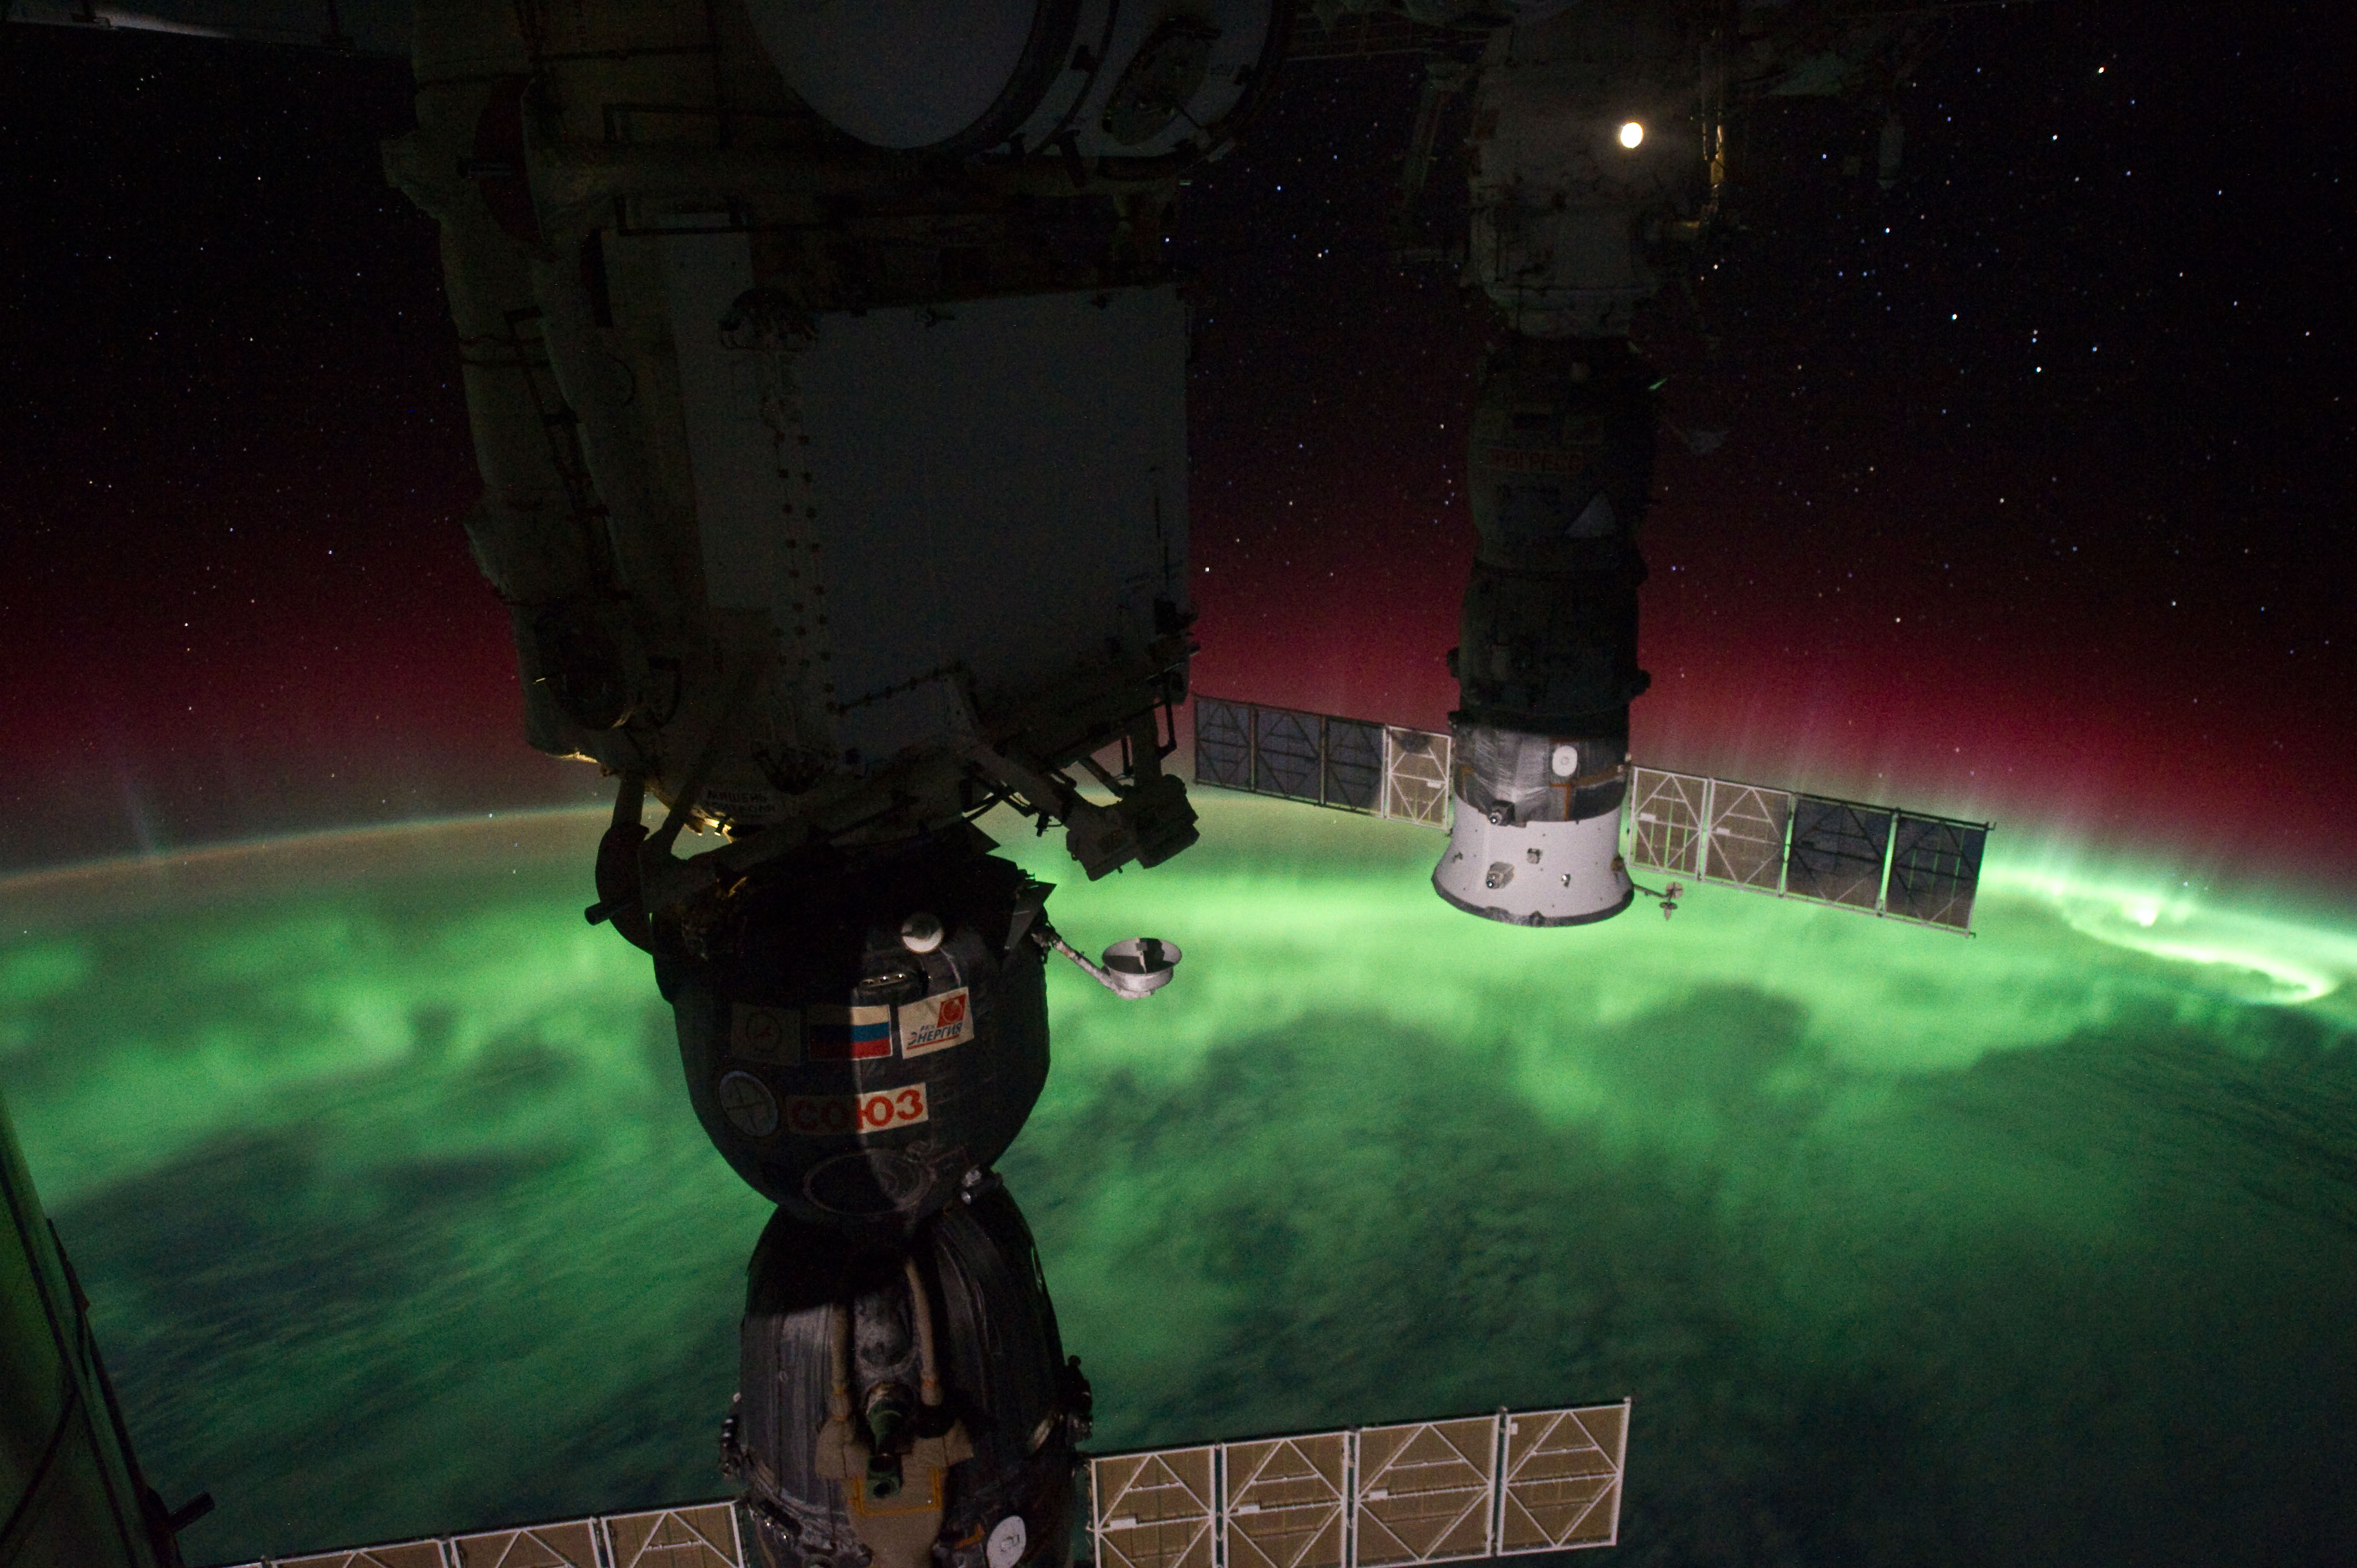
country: AURORA
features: AURORA AUSTRALIS FROM POINT OFF SOUTHERN NEW ZEALAND COAST
